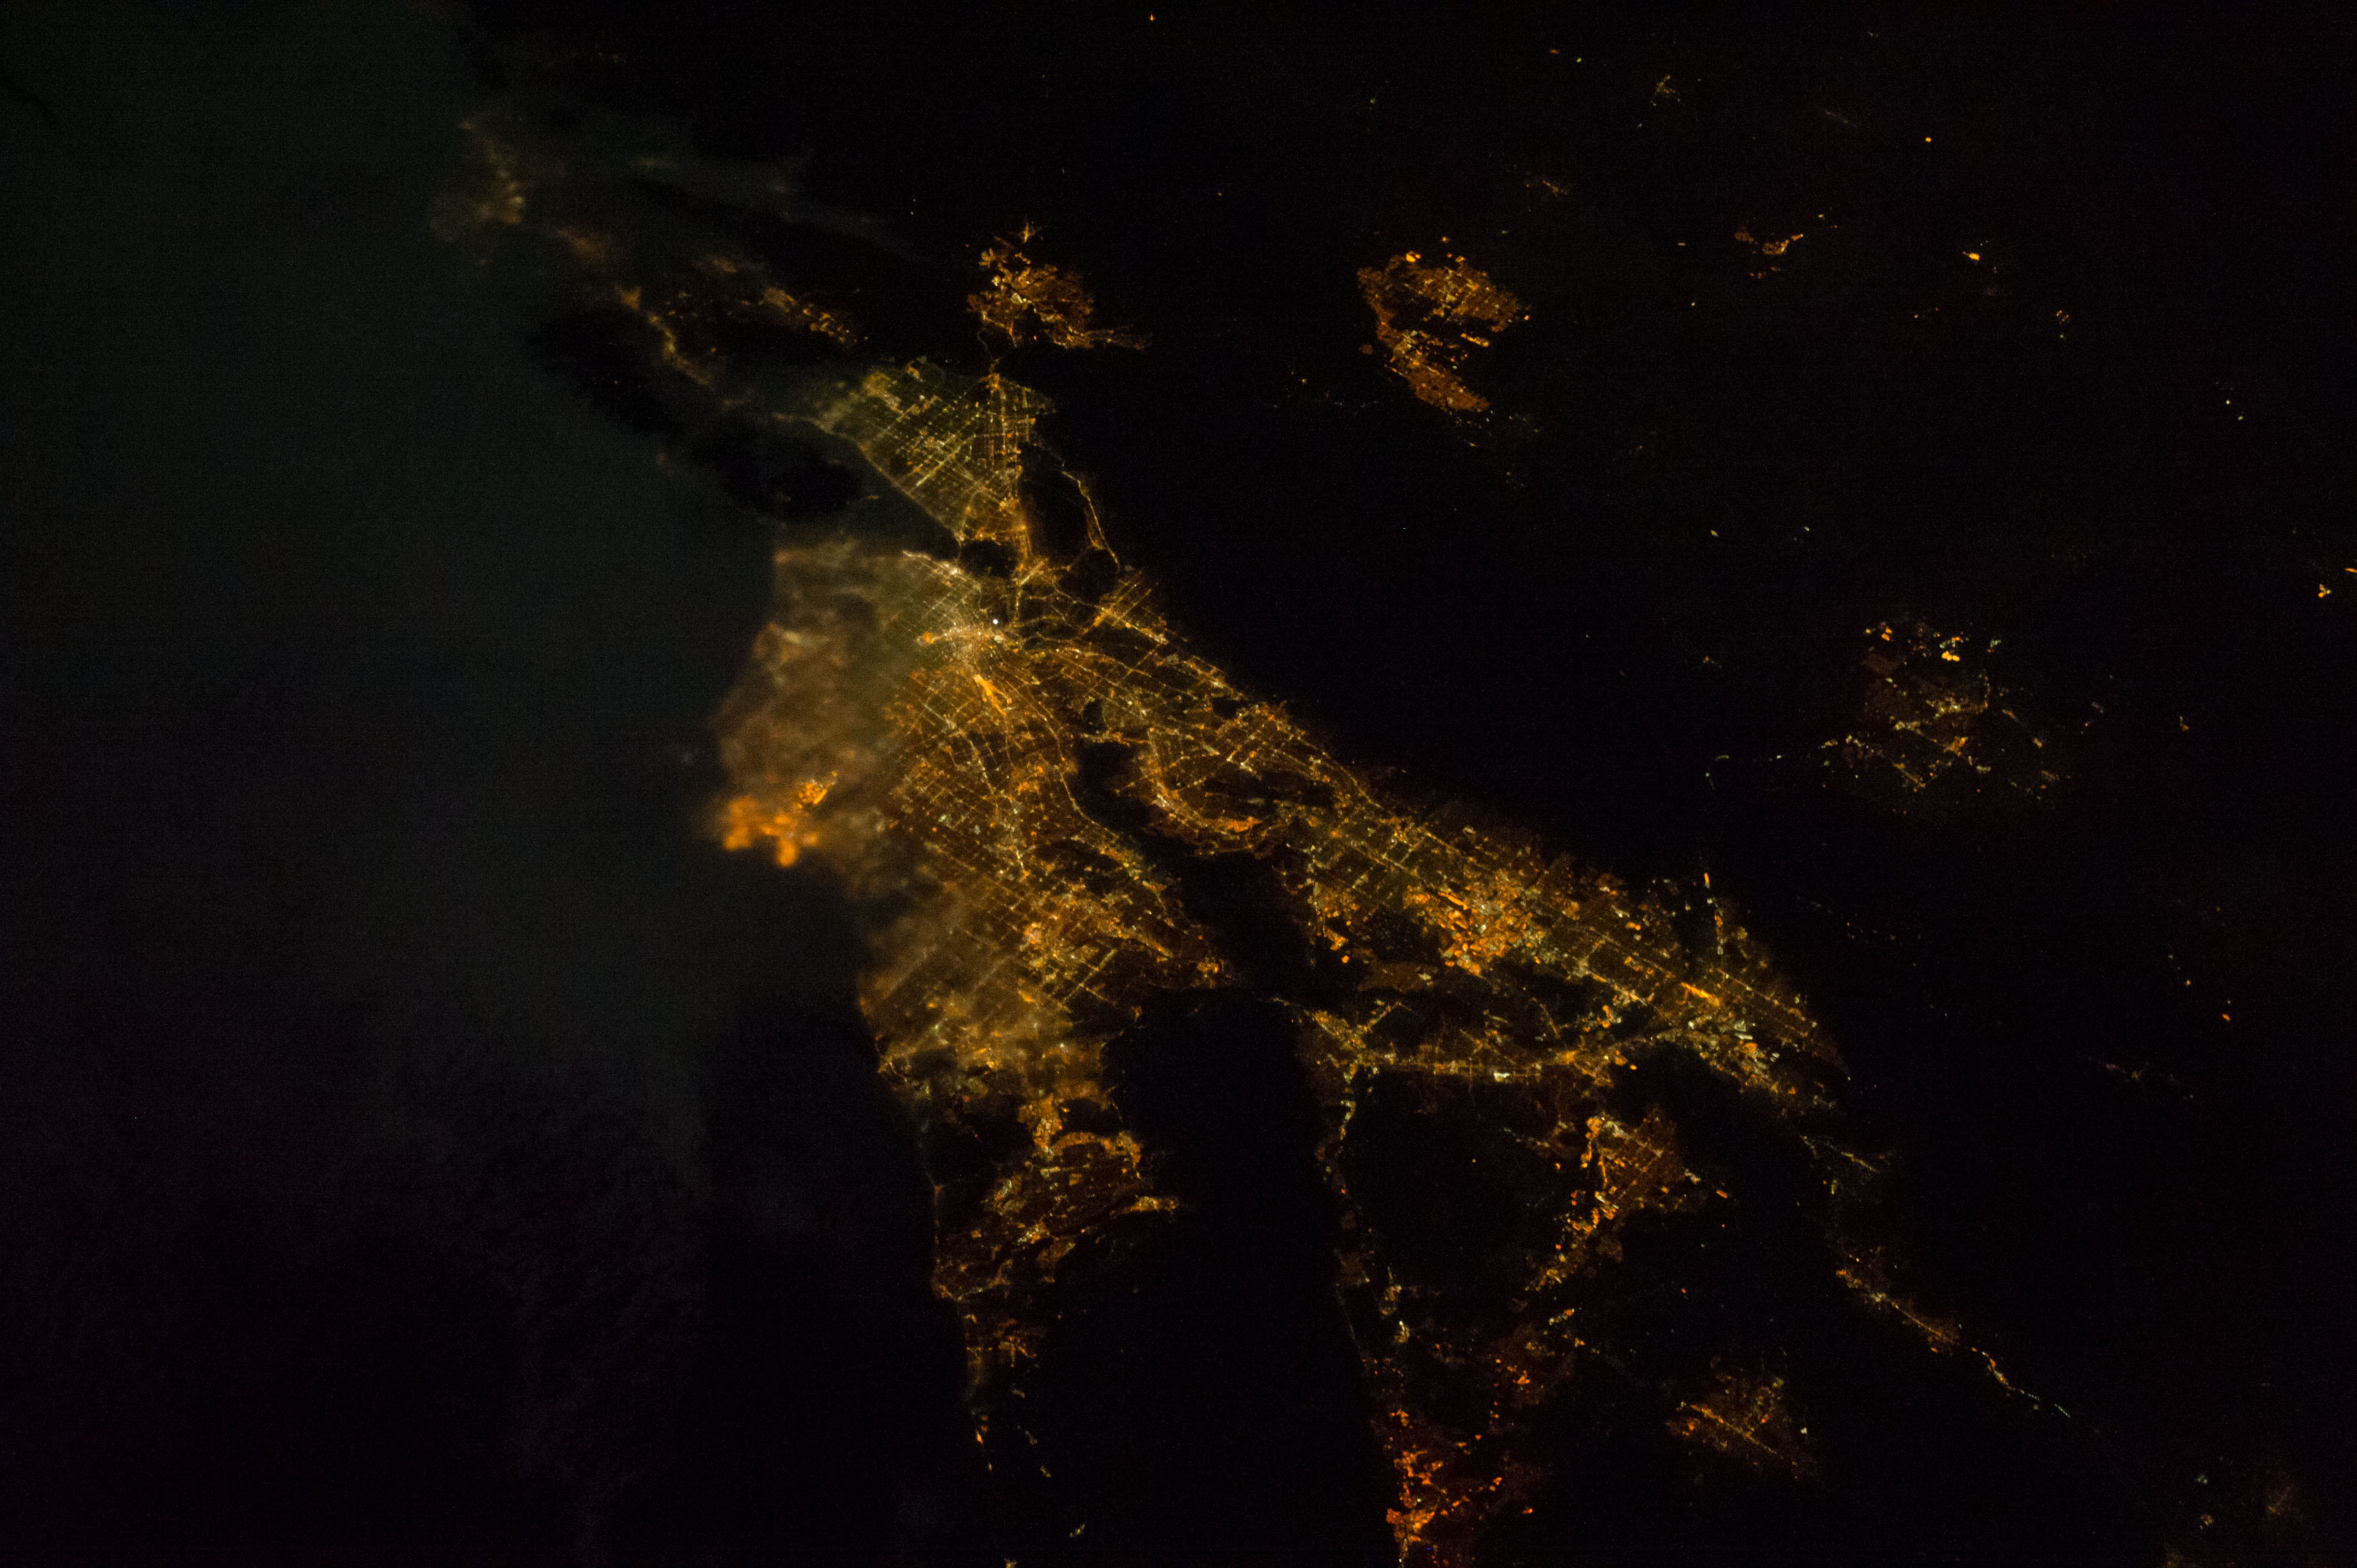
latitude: 33.3
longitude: -117.5
